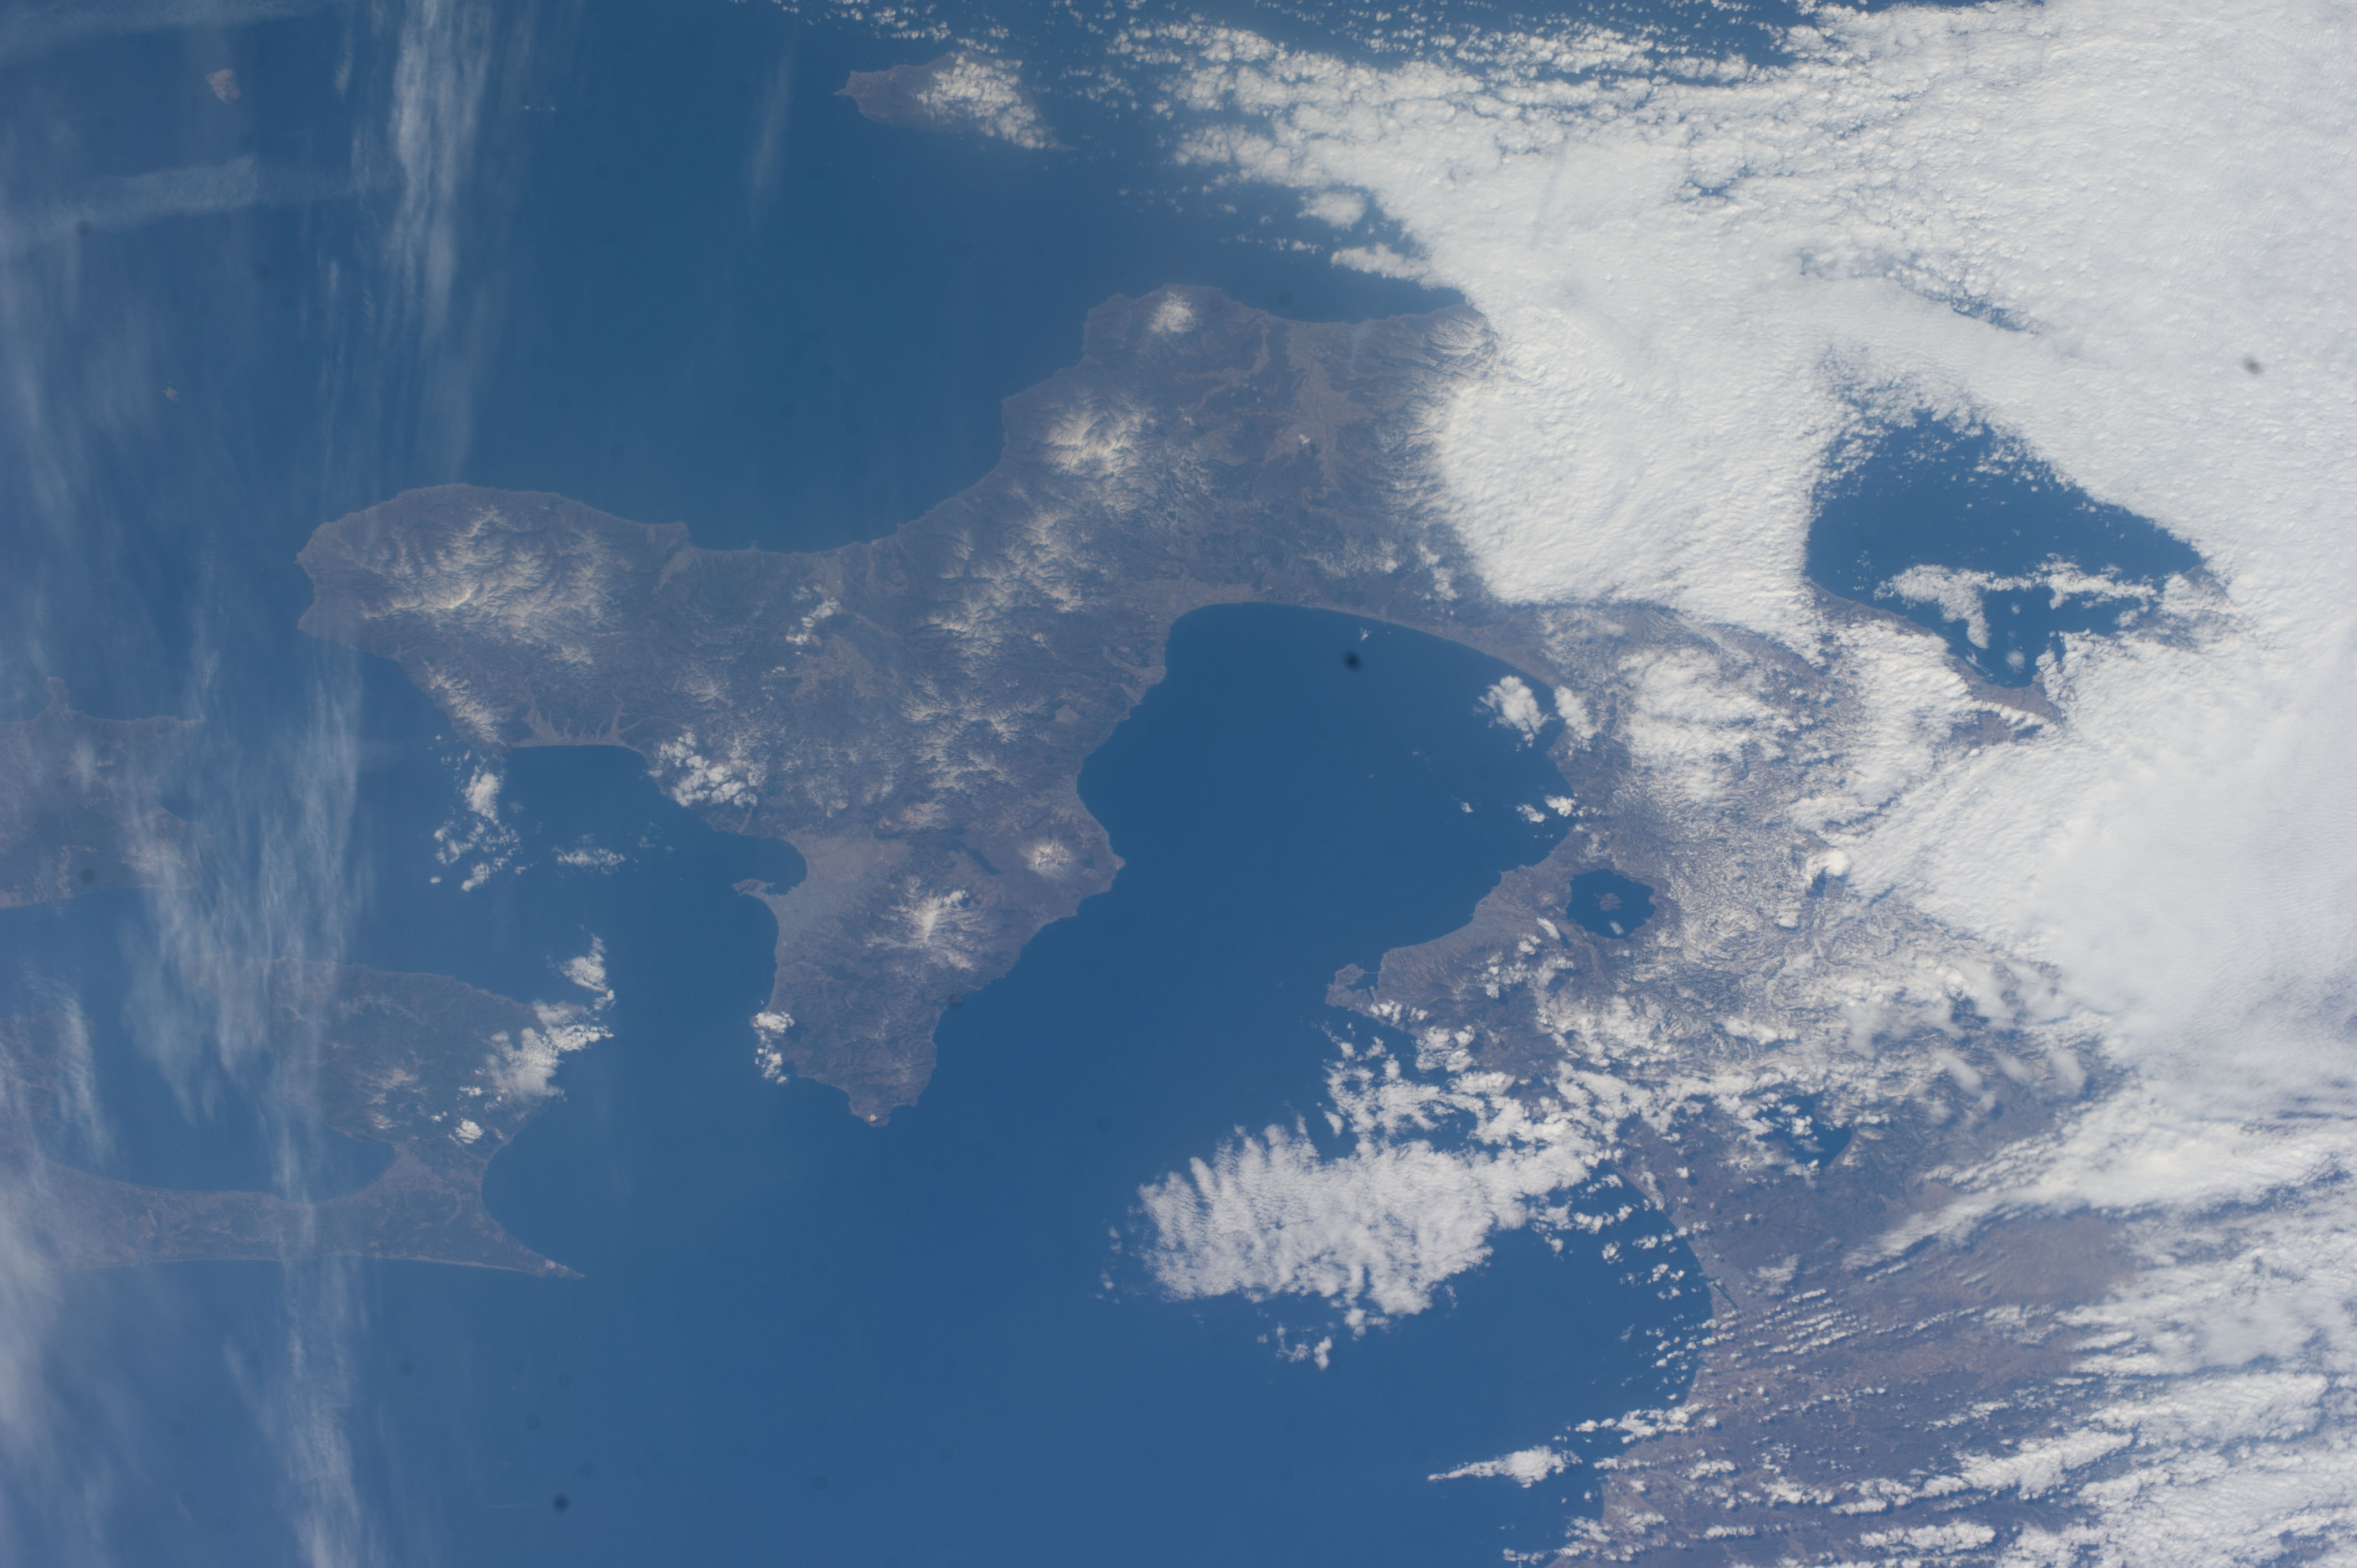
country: JAPAN
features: HOKKAIDO ISLAND, MOUNT KOMAGATAKE, UCHIURA BAY, COAST, MORI TOWN
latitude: 42.2
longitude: 140.5
